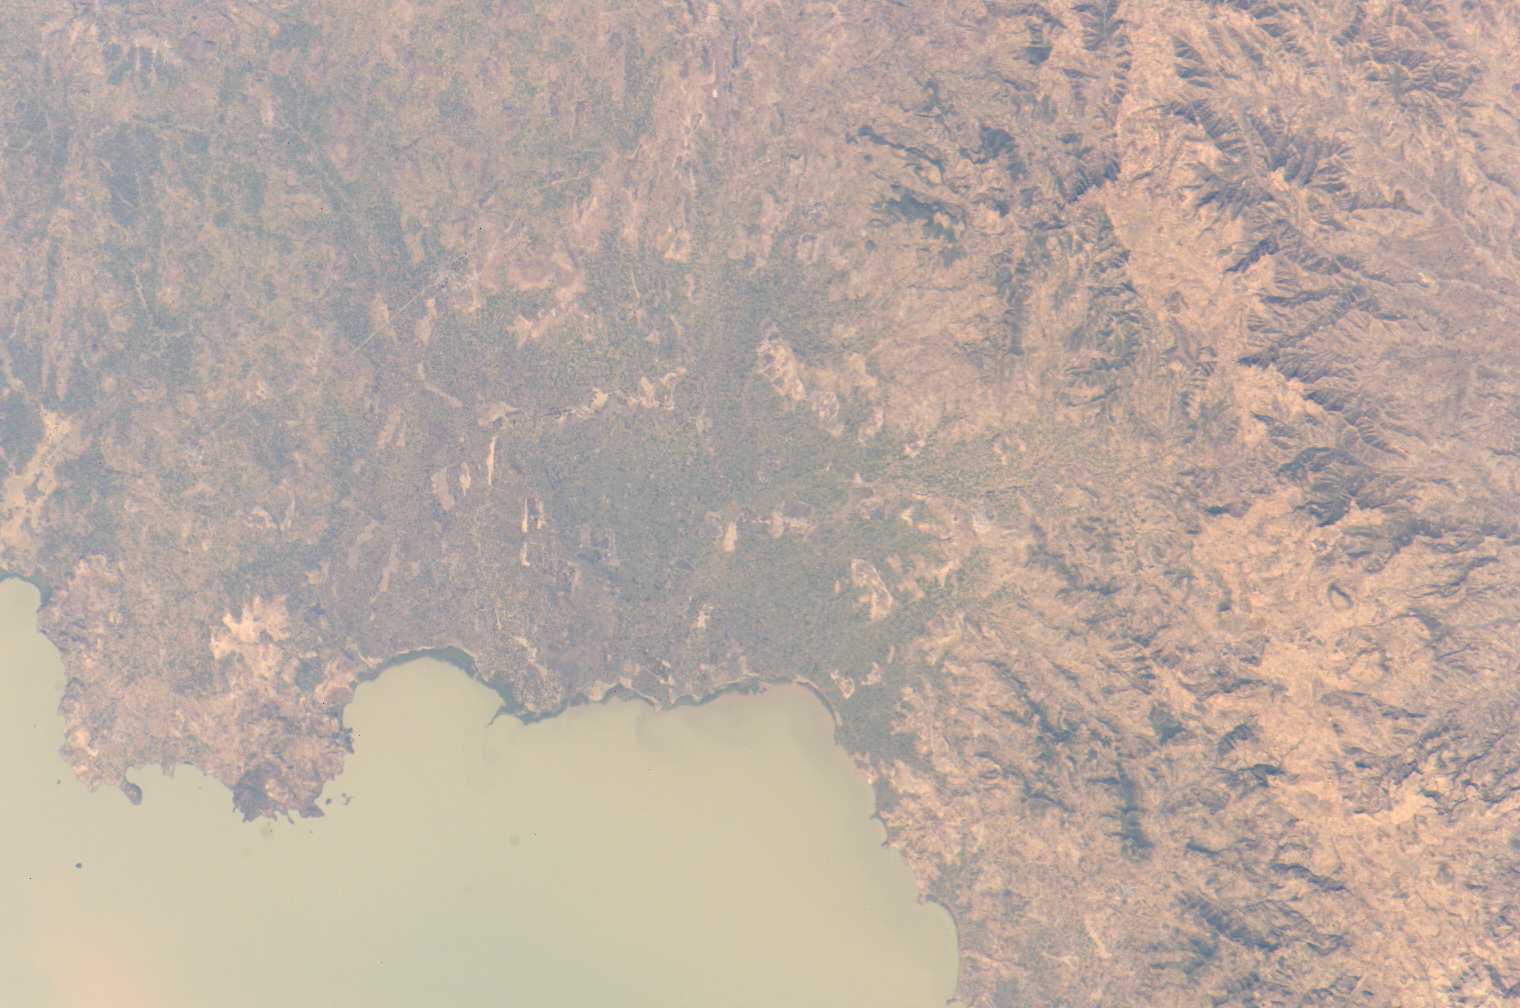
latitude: 12.5
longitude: 37.5
